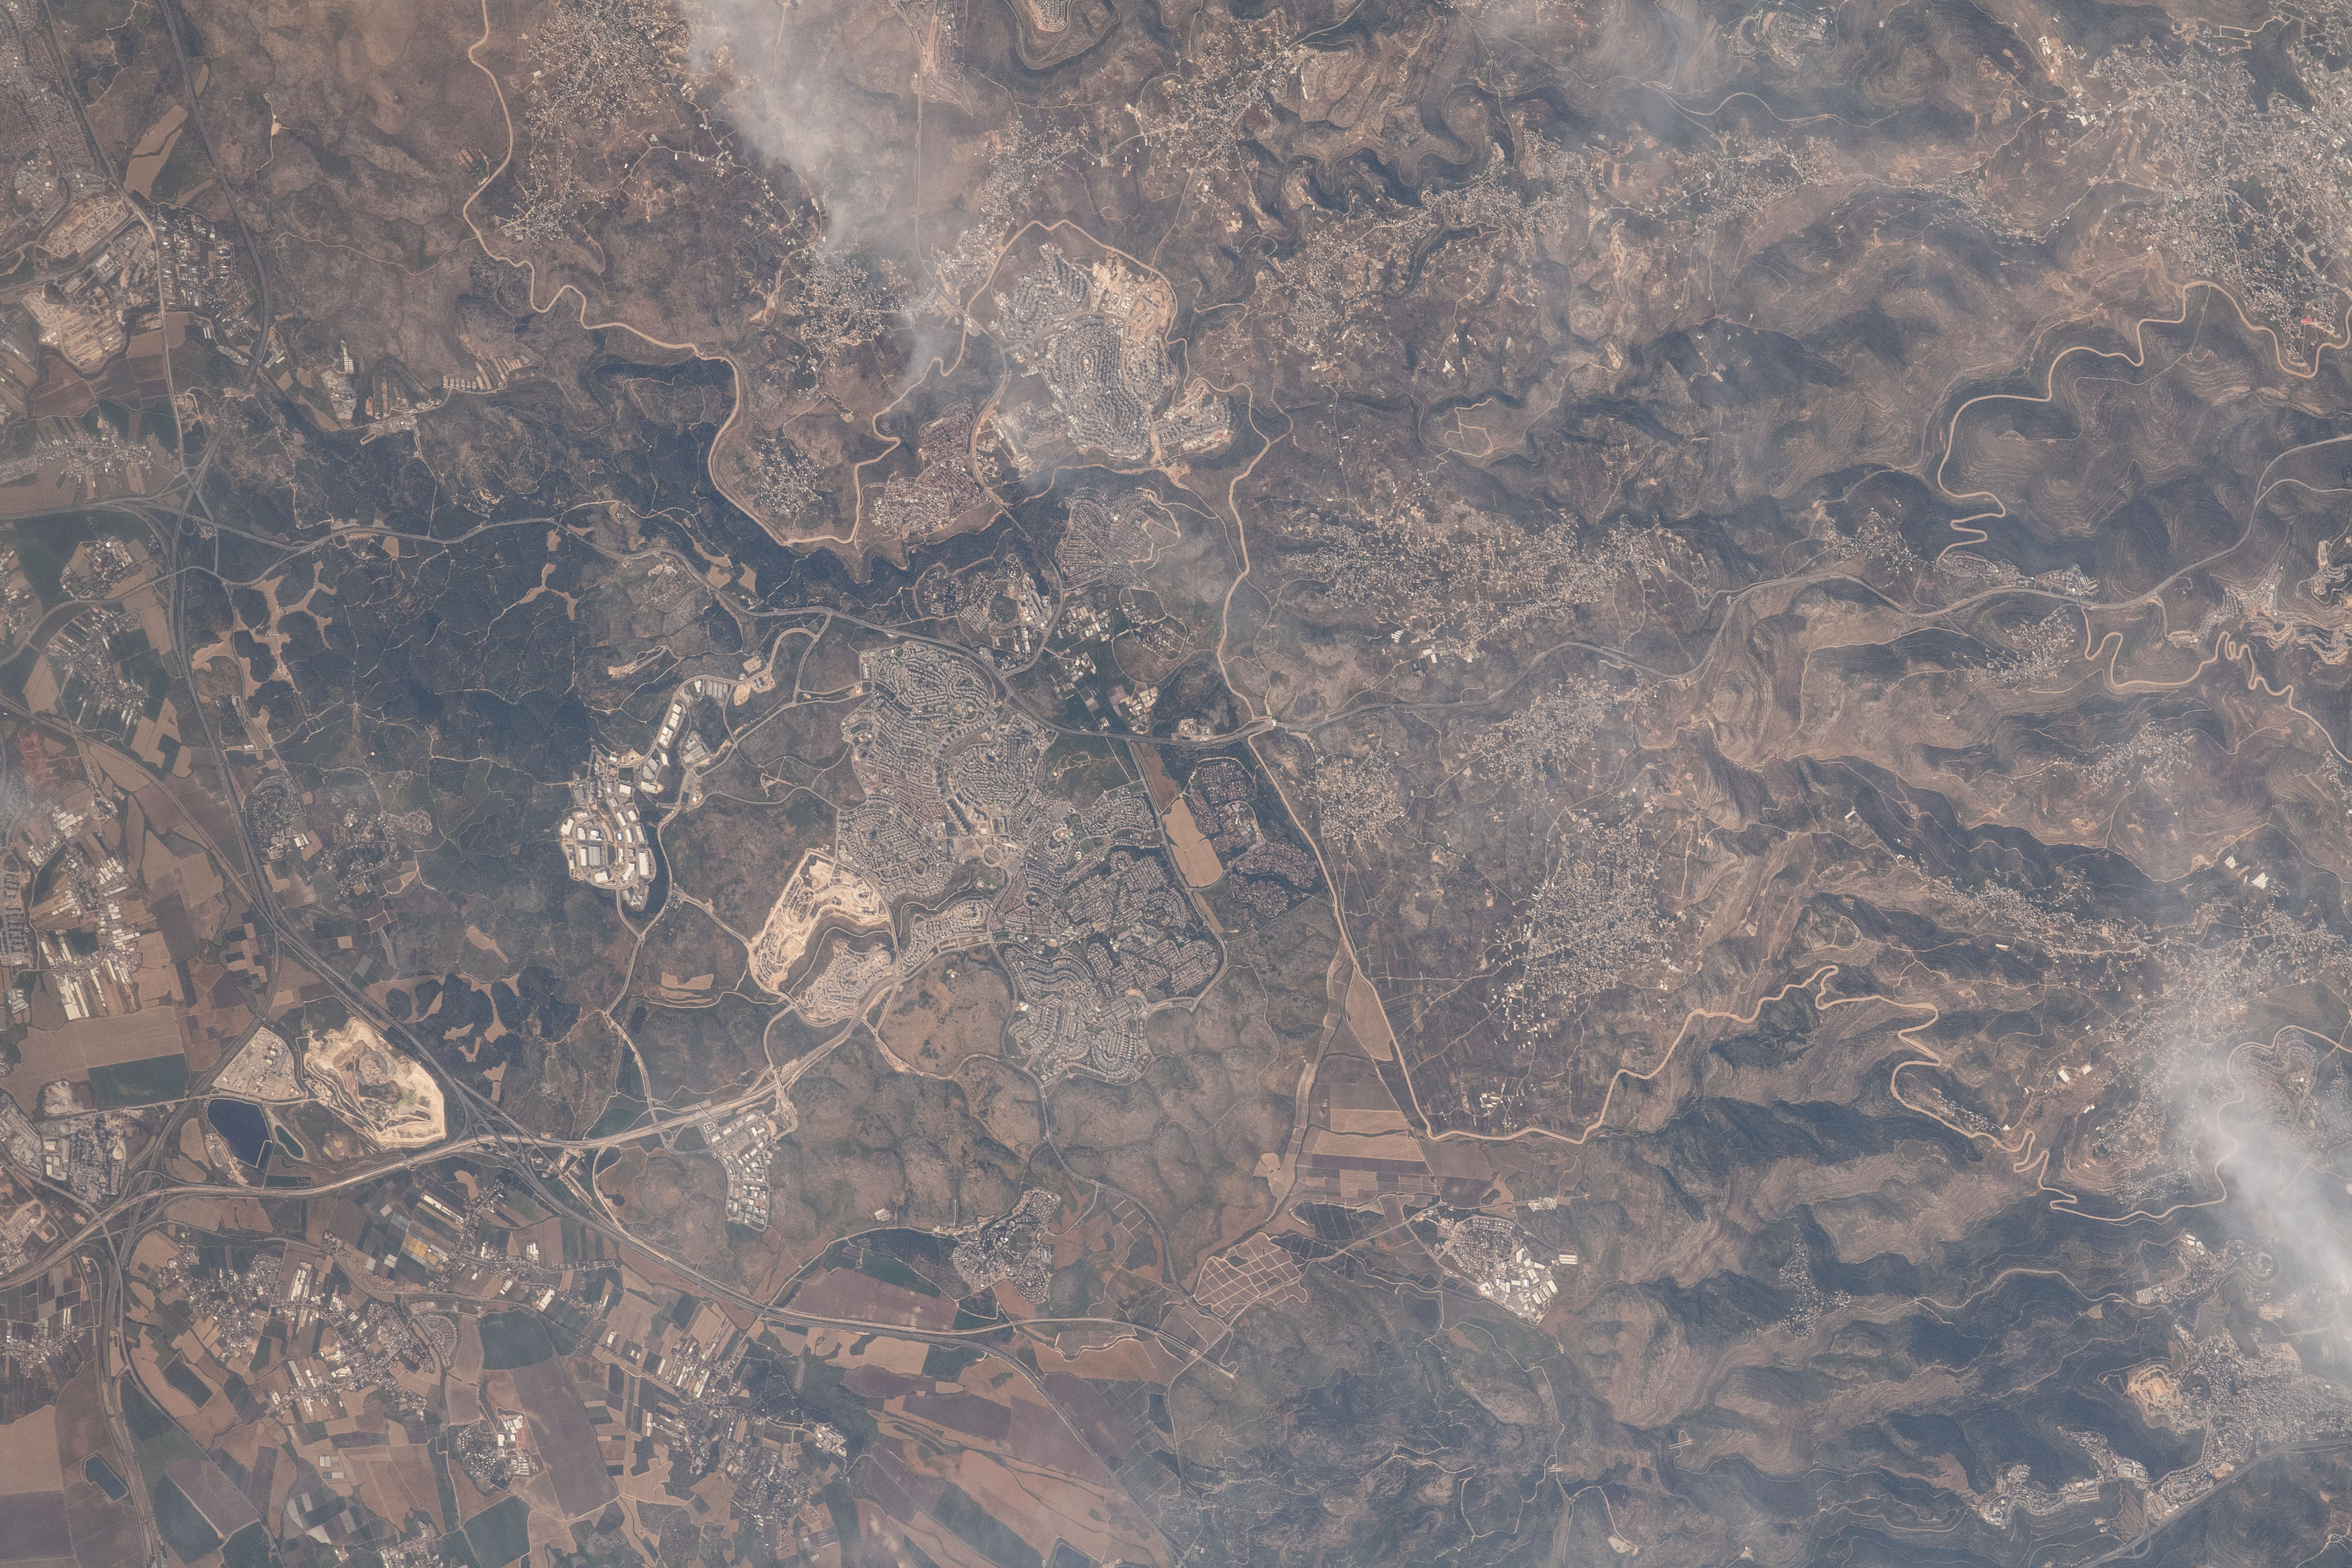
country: ISRAEL
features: BEN SHEMEN FOREST, AGRICULTURE, MOD'IN-MACCABIM-RE'UT
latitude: 31.9
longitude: 35.0
